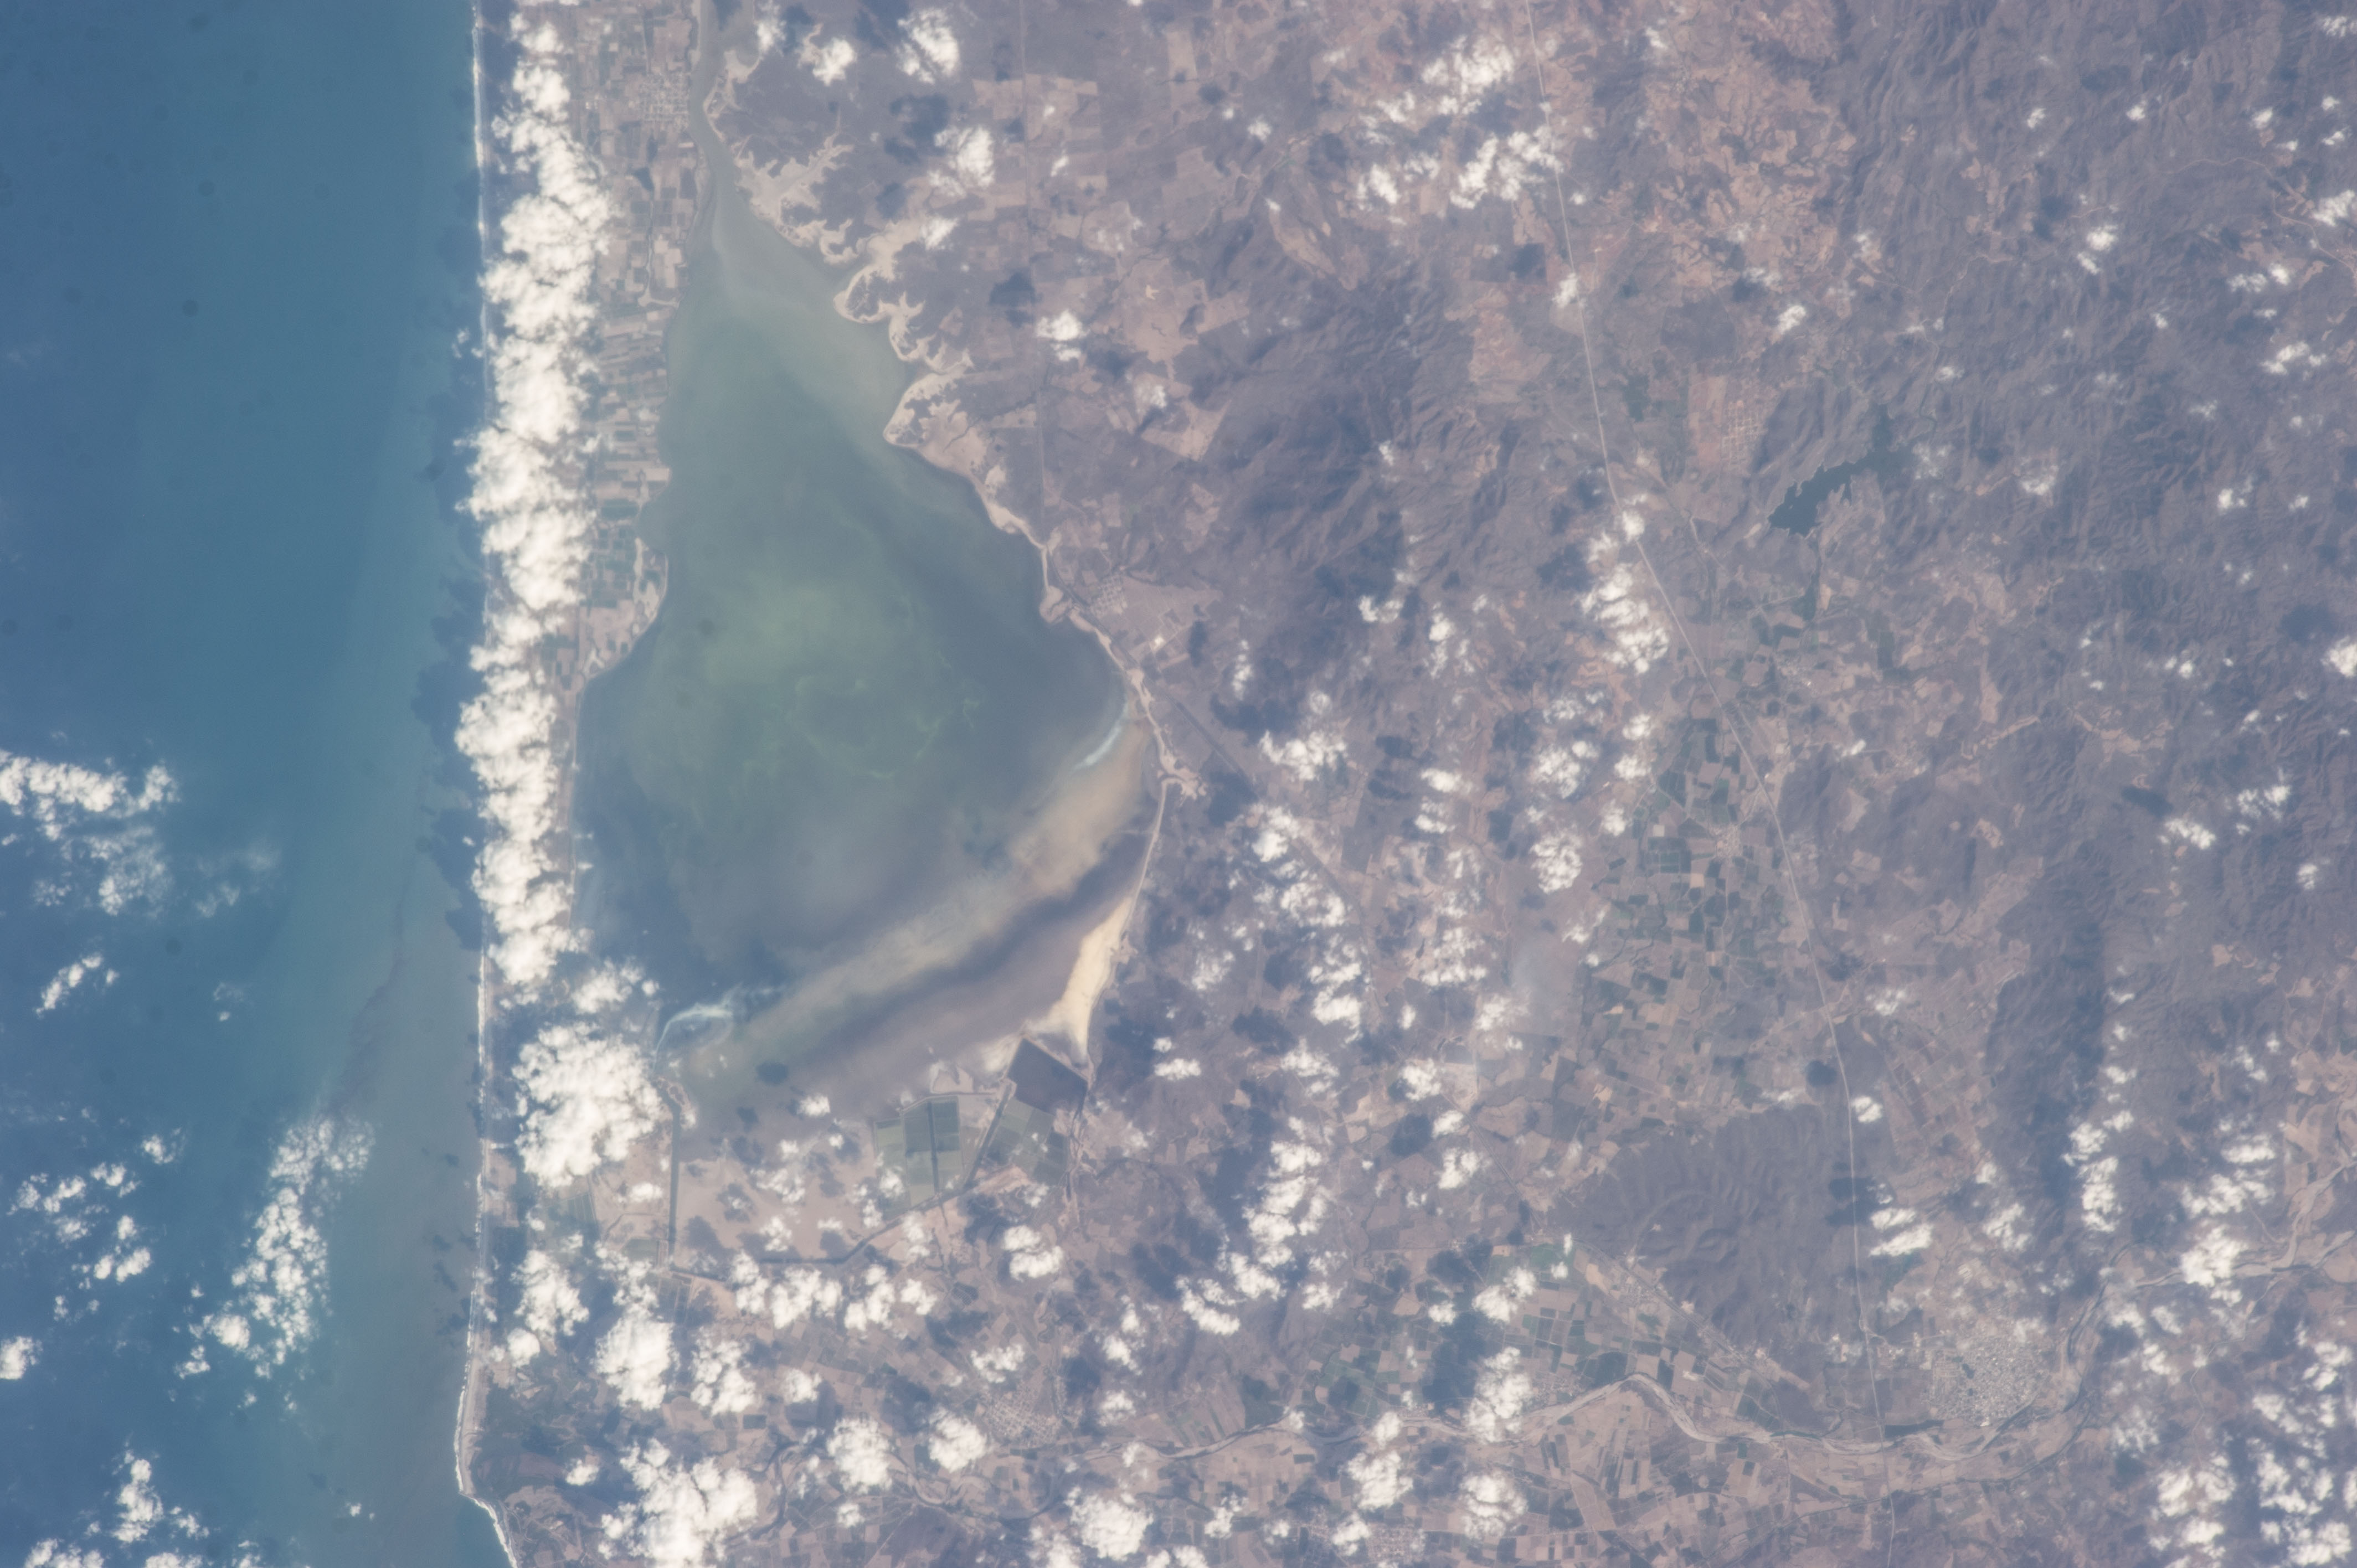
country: MEXICO
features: EL HUIZACHE LAGOON, PIE DE LA CUESTA, PACIFIC OCEAN, MOUNTAINS, FARMLAND
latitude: 22.9
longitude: -106.0
